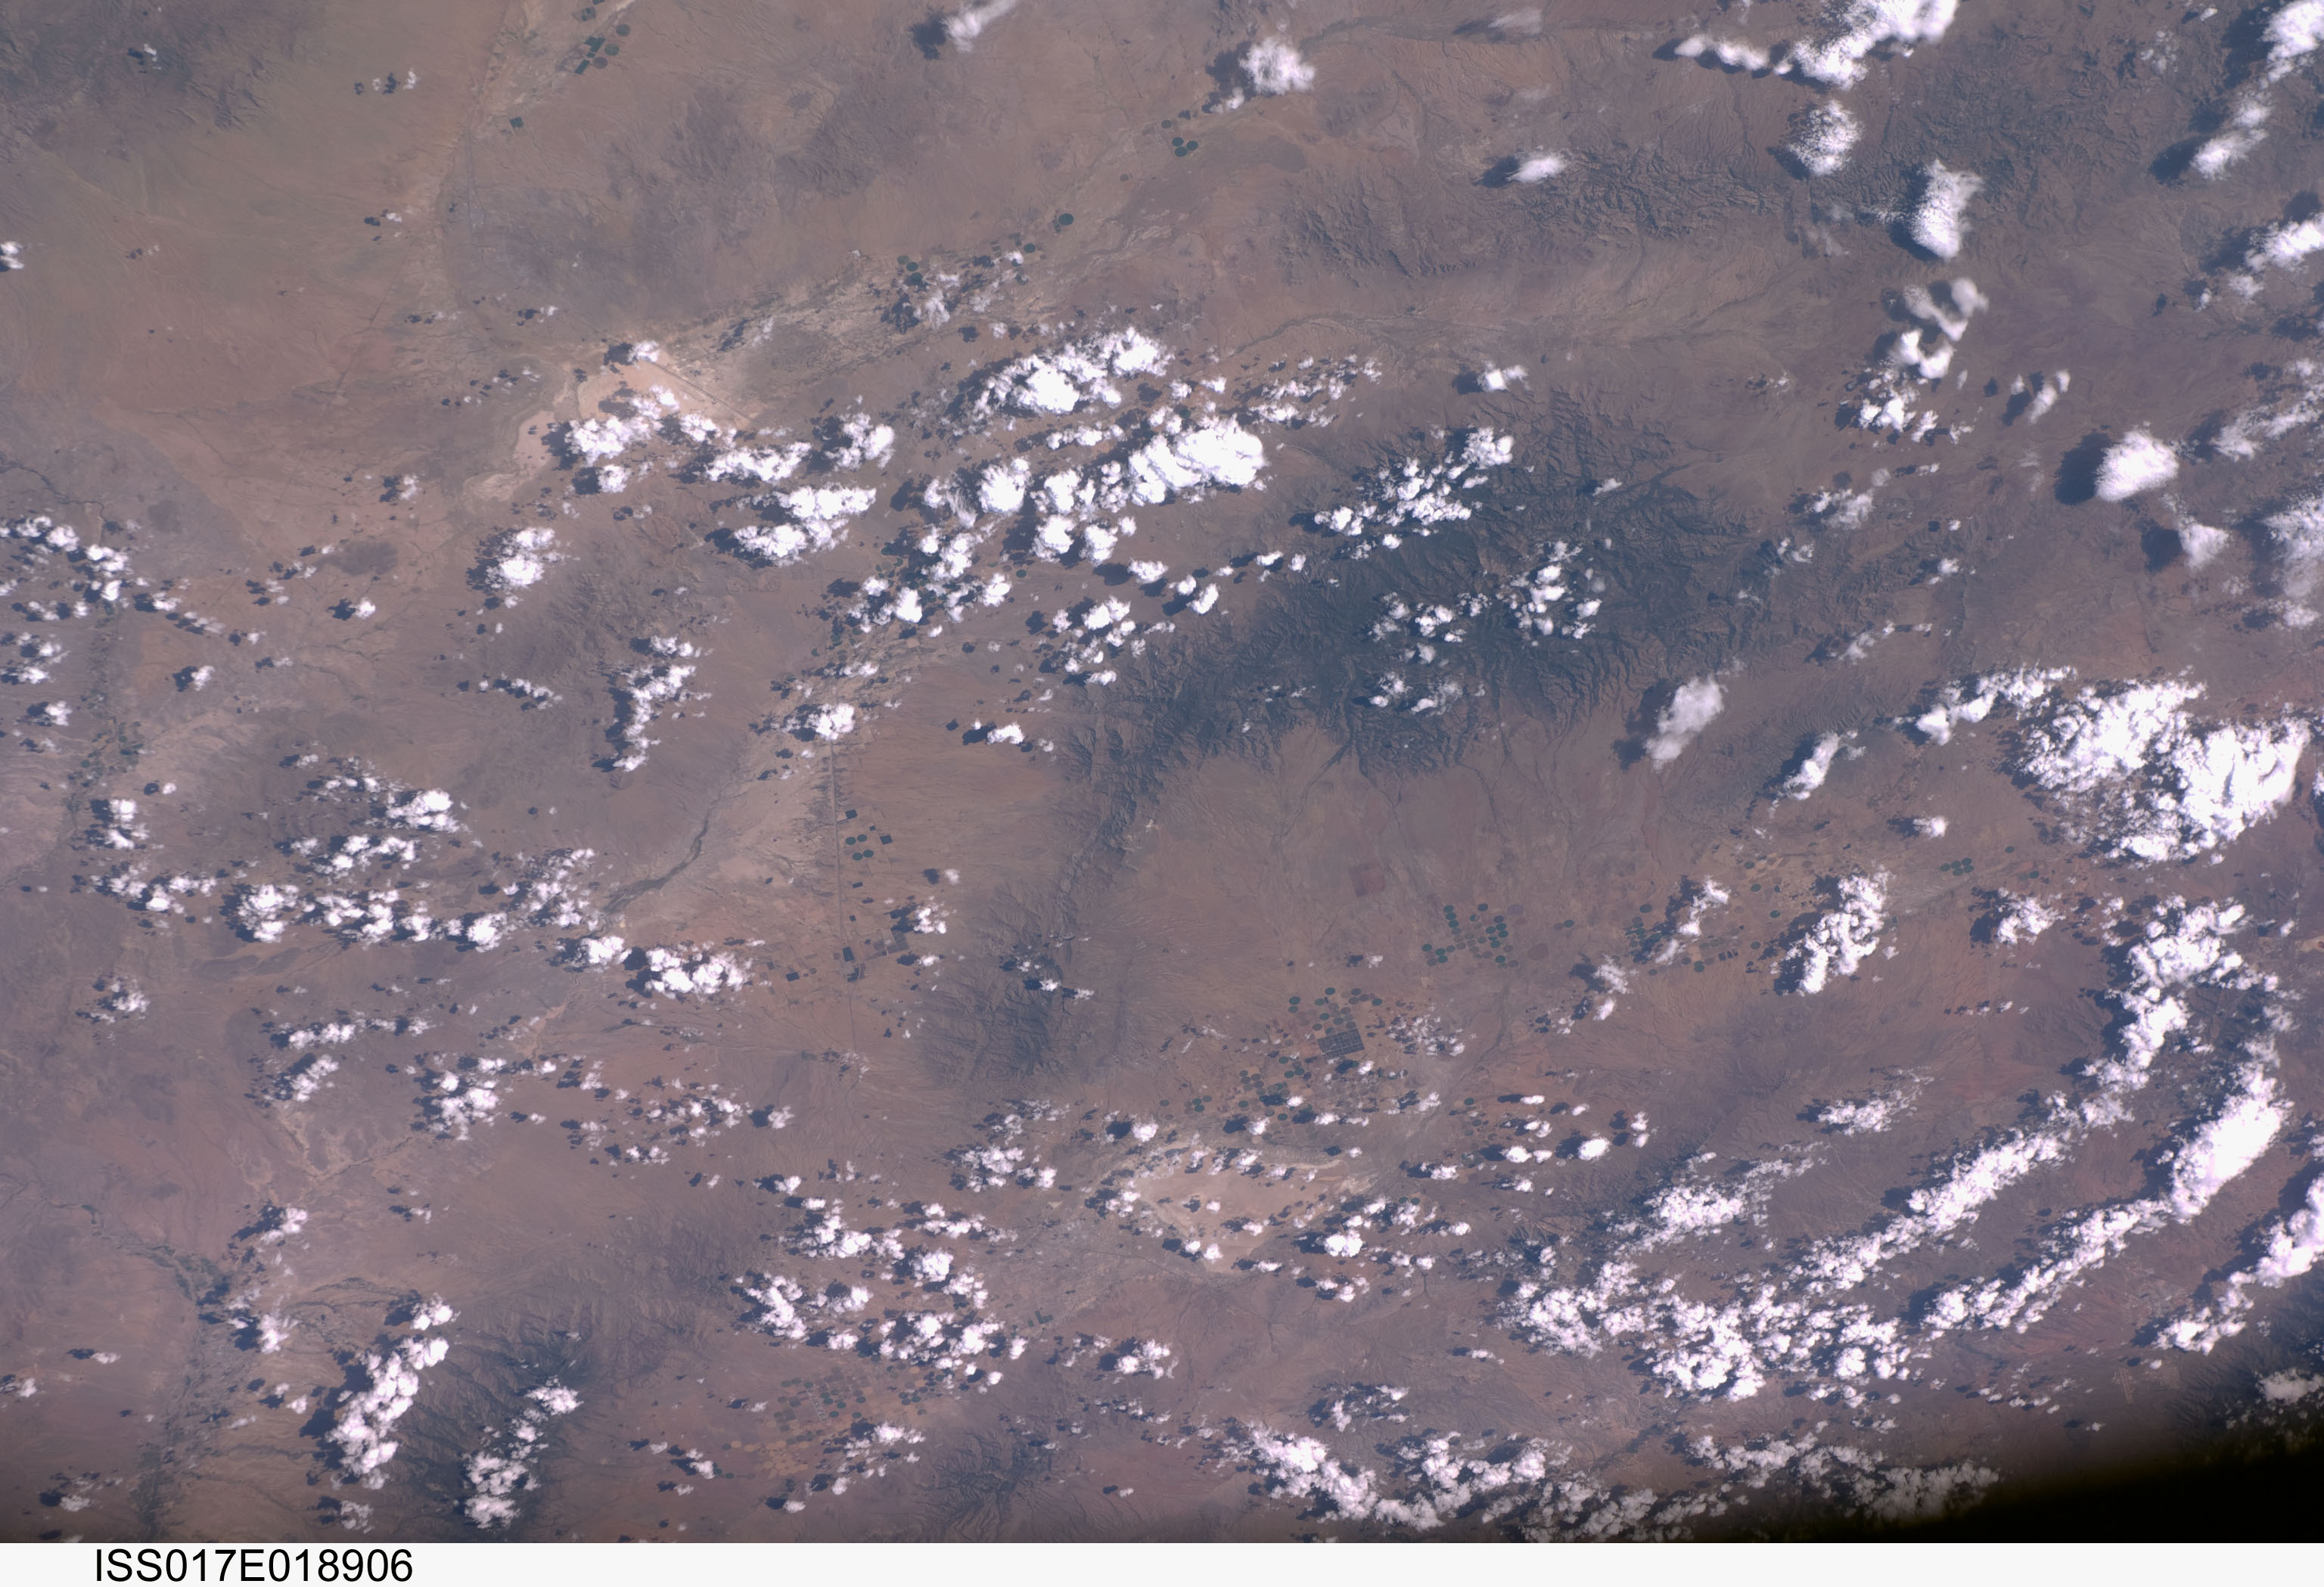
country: USA-ARIZONA
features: CHIRICAHUA MTS., FOR., PLAYAS
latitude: 32.0
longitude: -109.5
